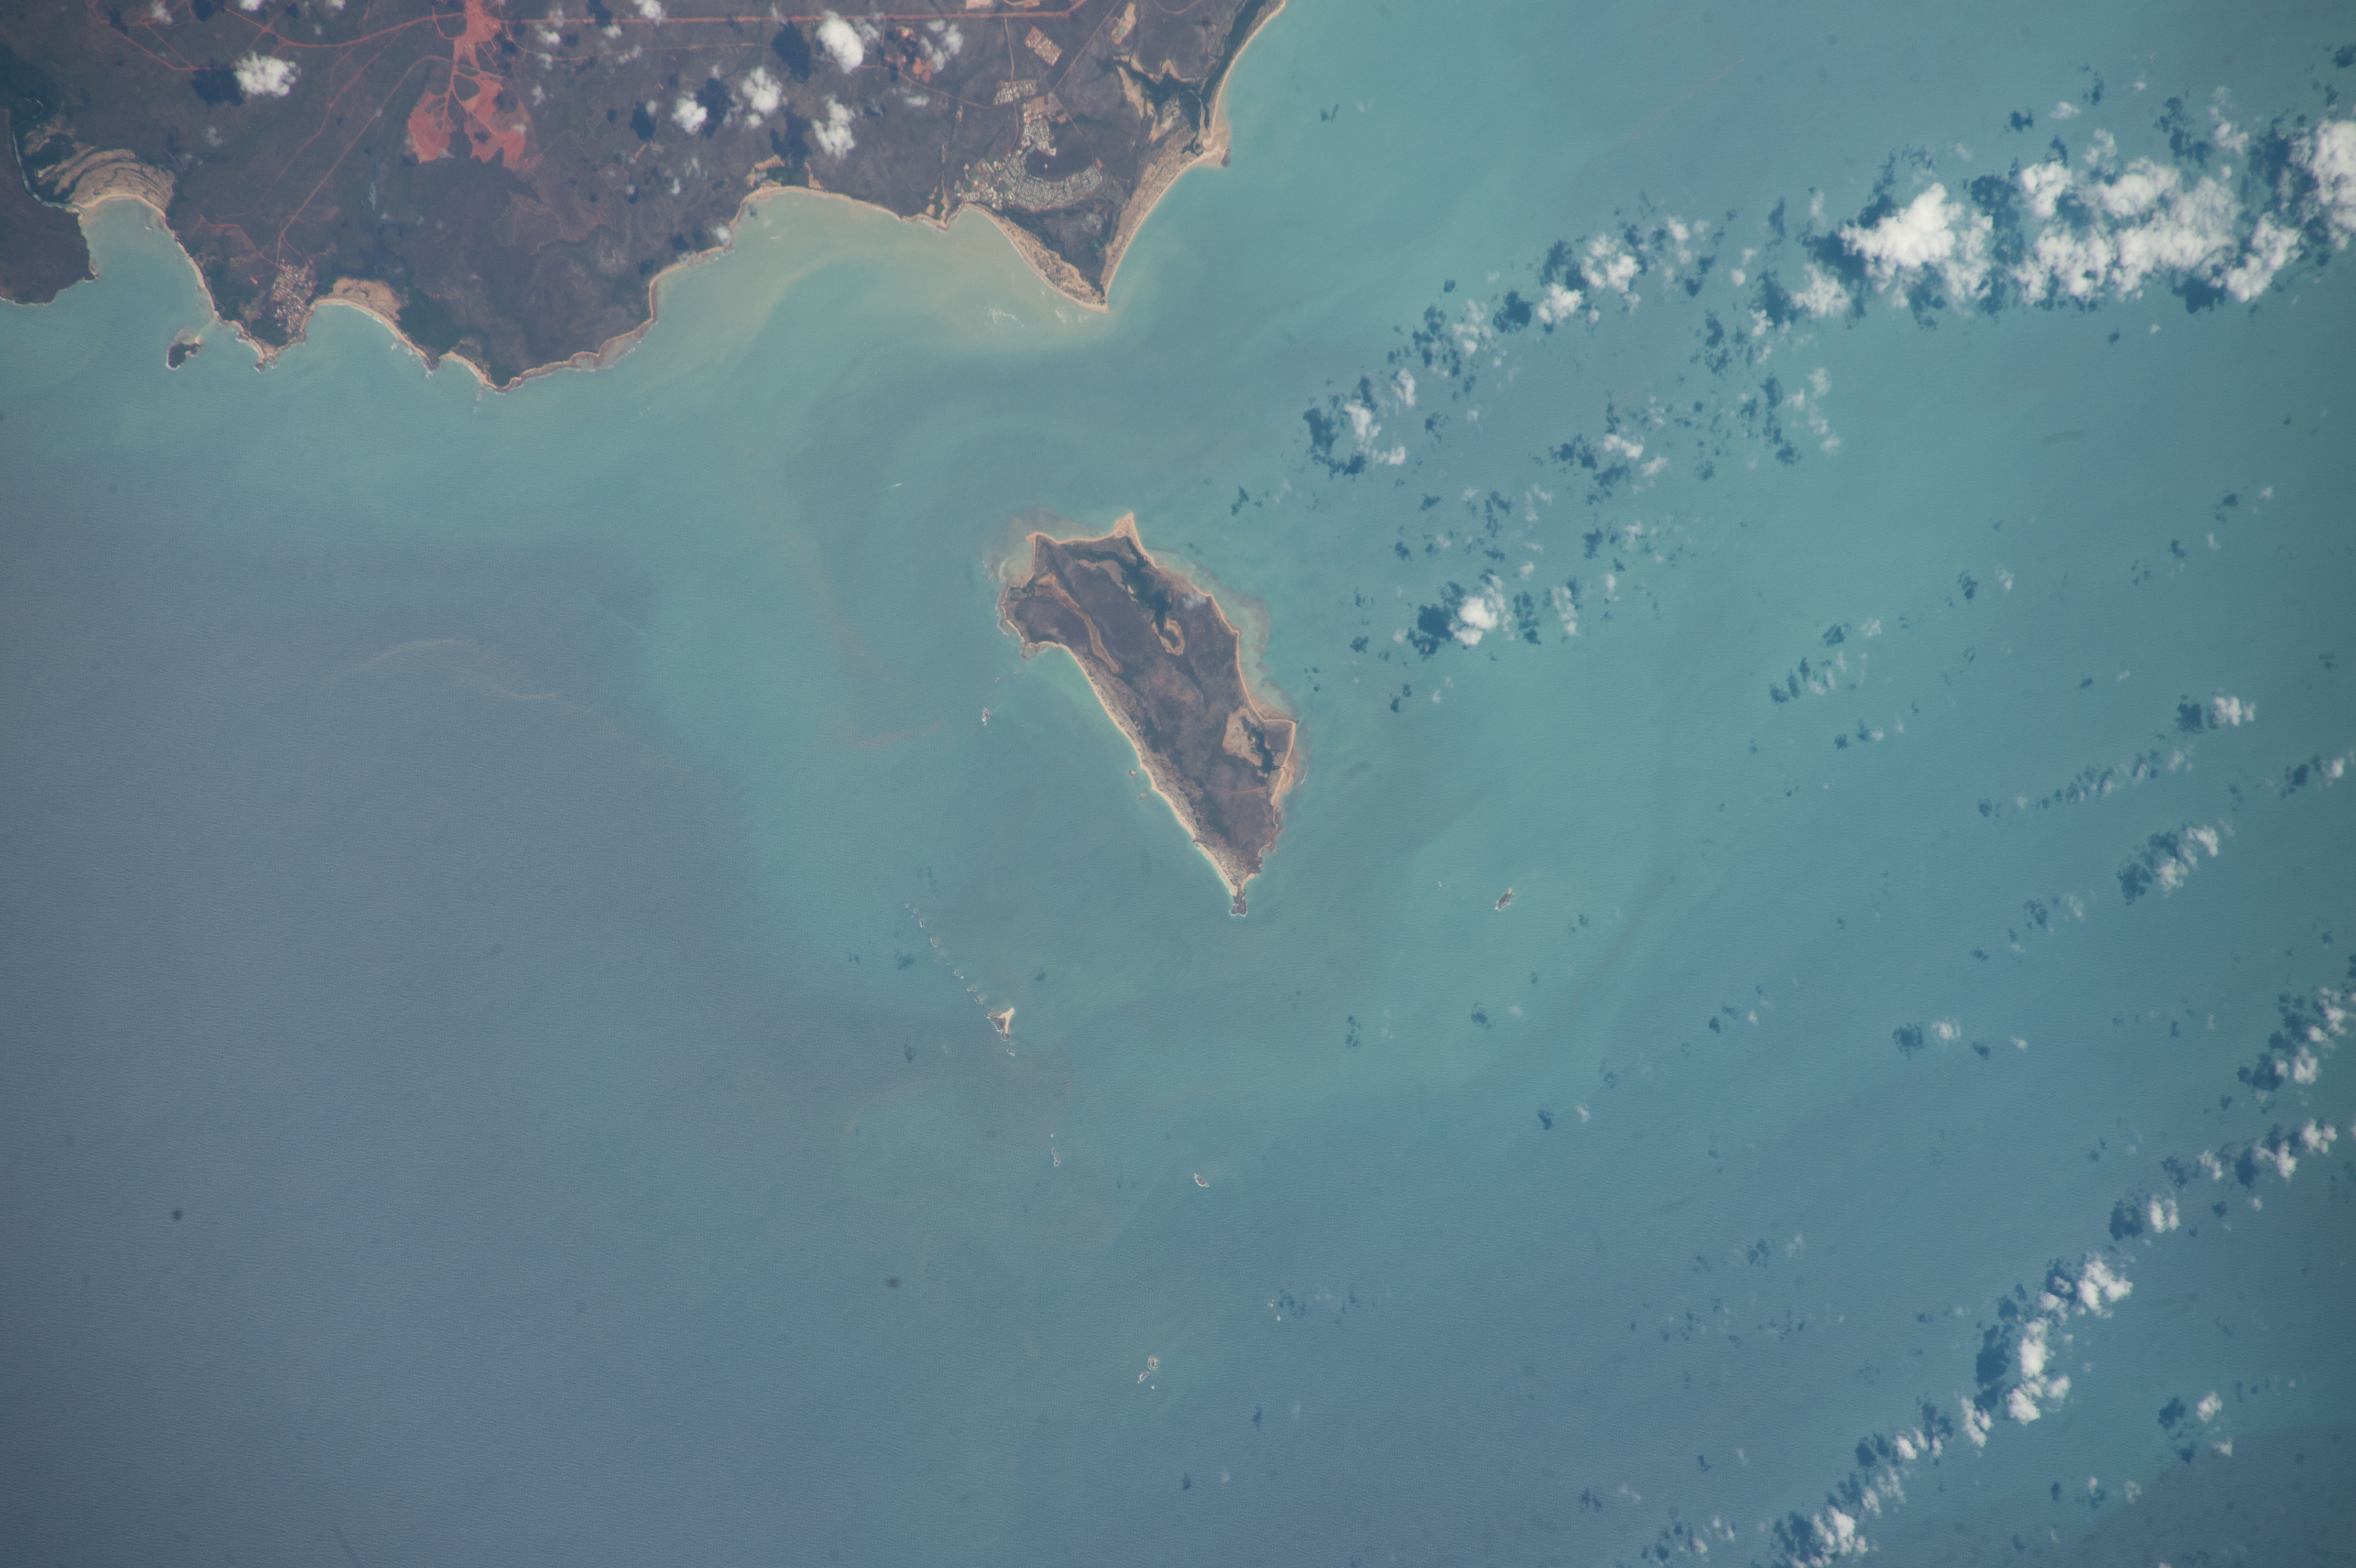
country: AUSTRALIA-NT
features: NHULUNBUY,BREMER ISLAND,AUSTRALIA,CAPE WIRAWAWOI,NORTHERN TERRITORY,EAST BREMER ISLET,EAST WOODY BEACH
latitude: -12.1
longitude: 136.8
